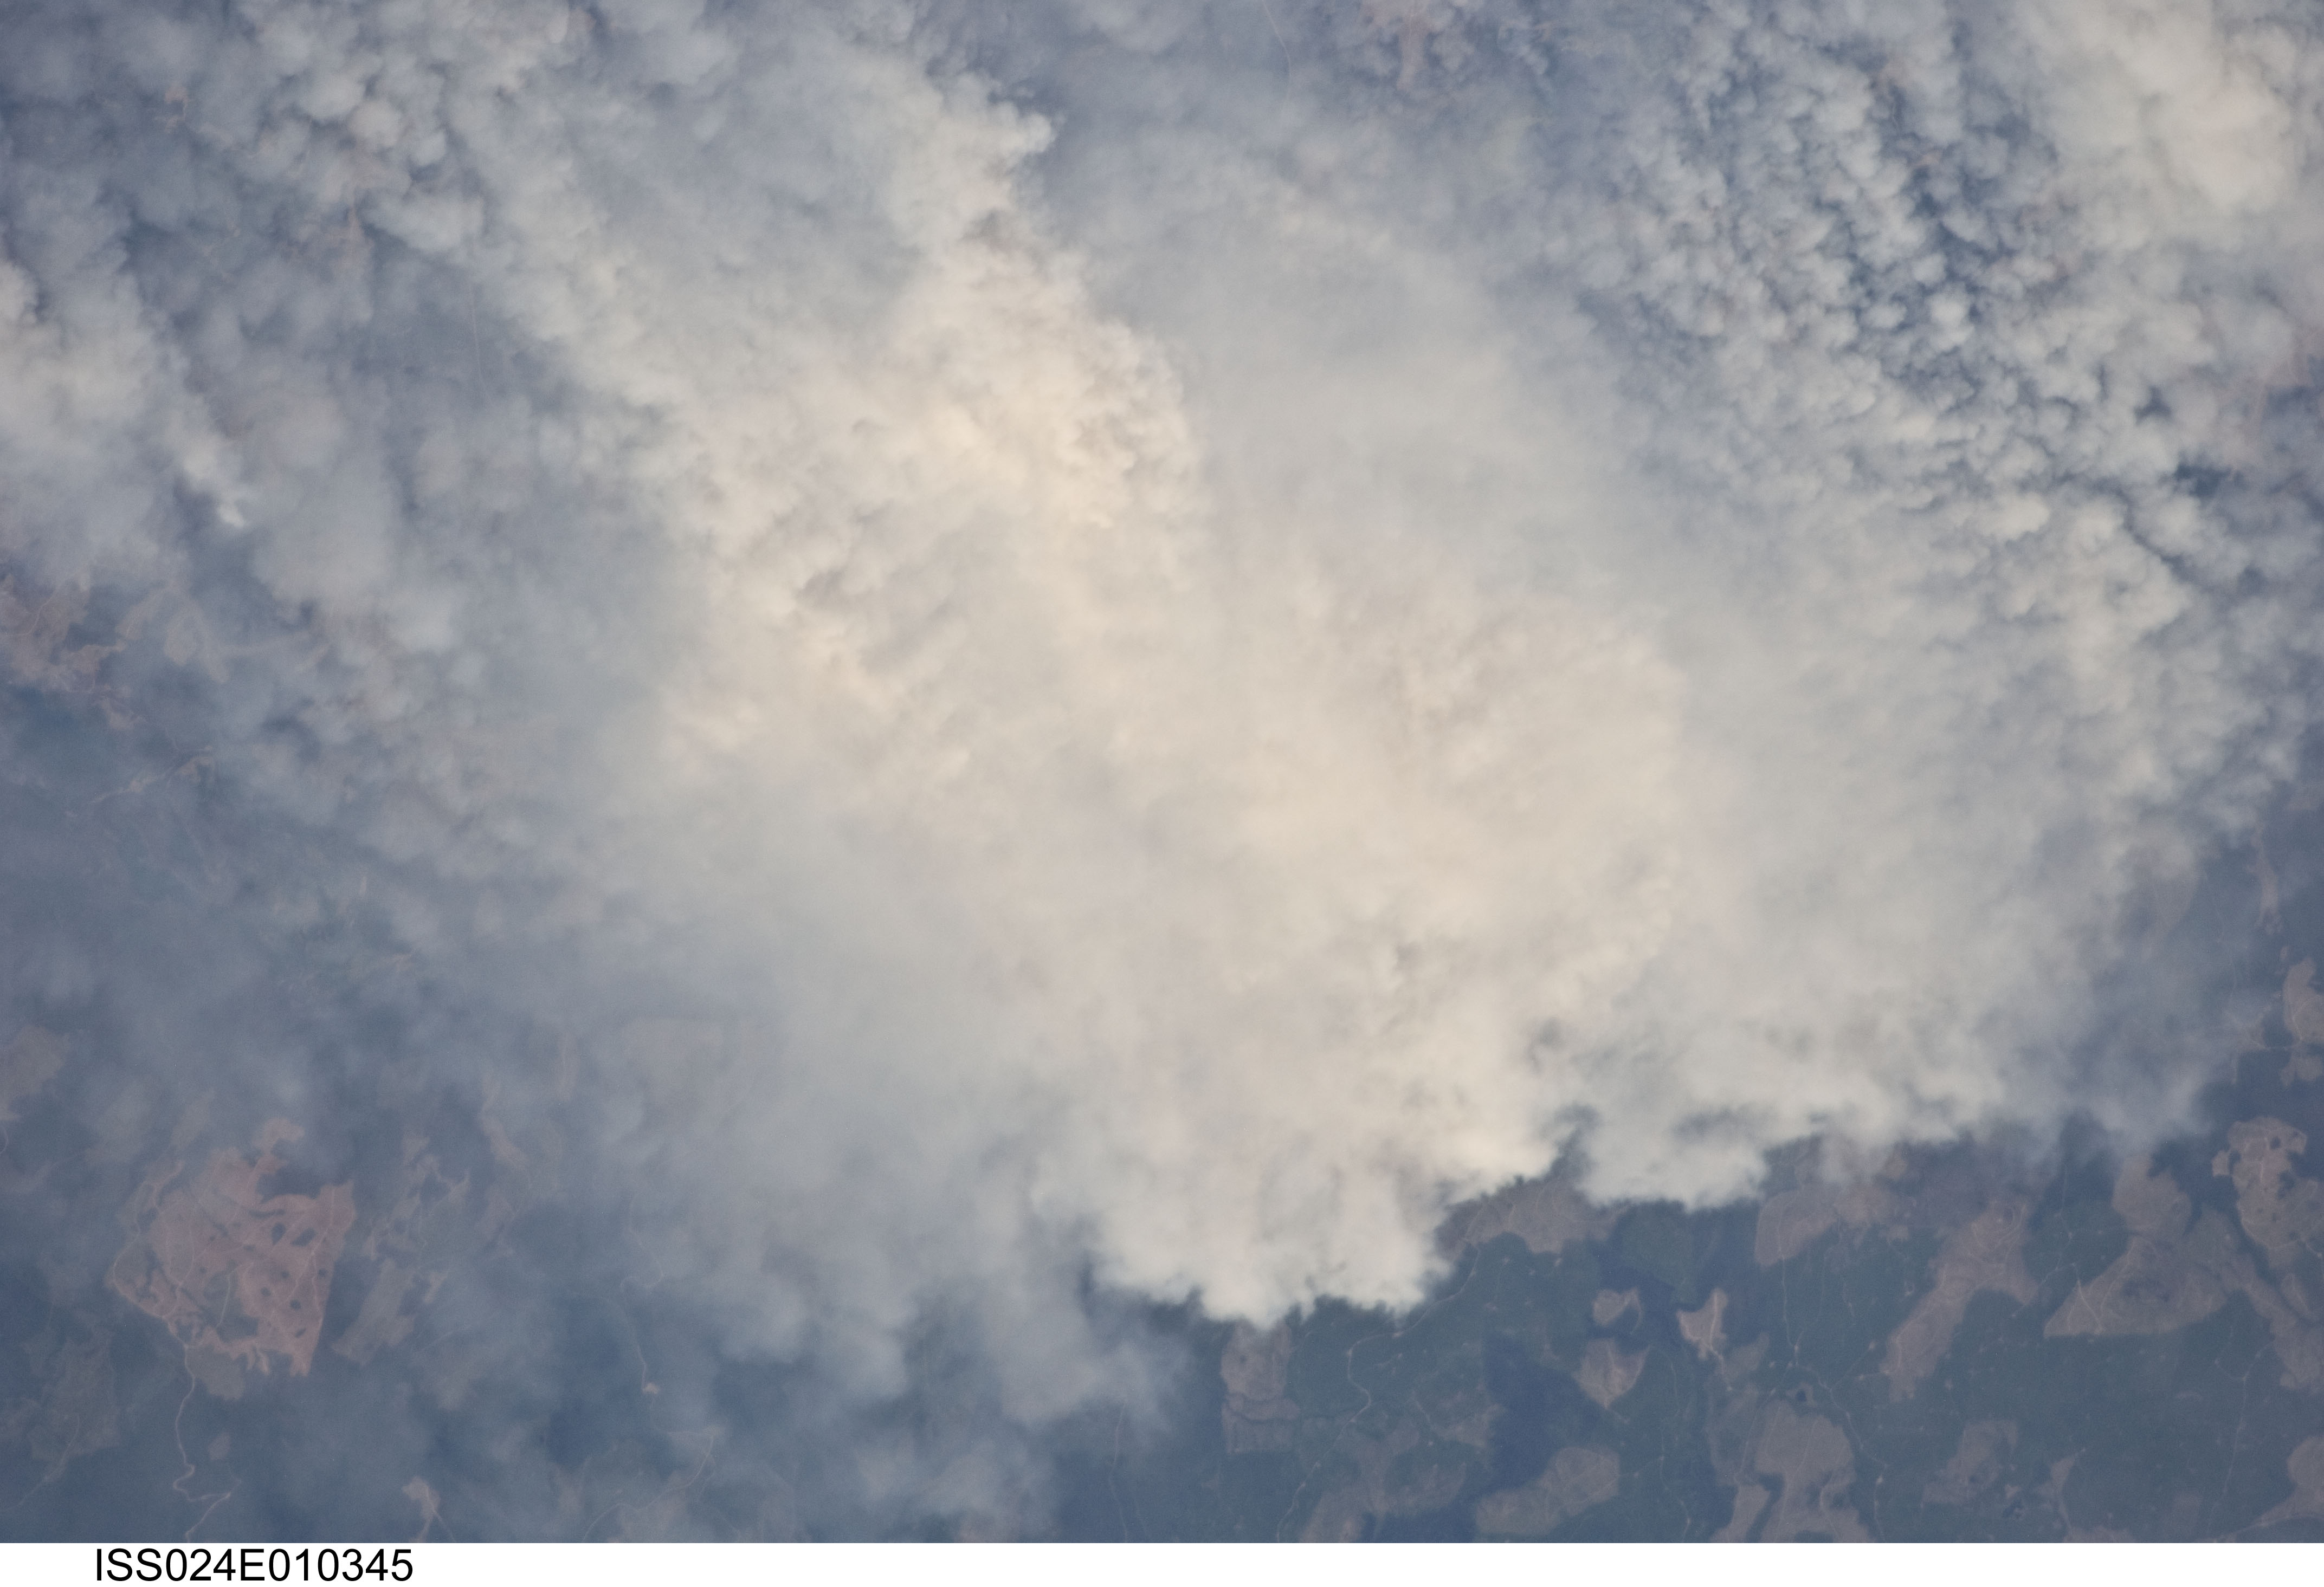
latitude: 53.3
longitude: -123.6
